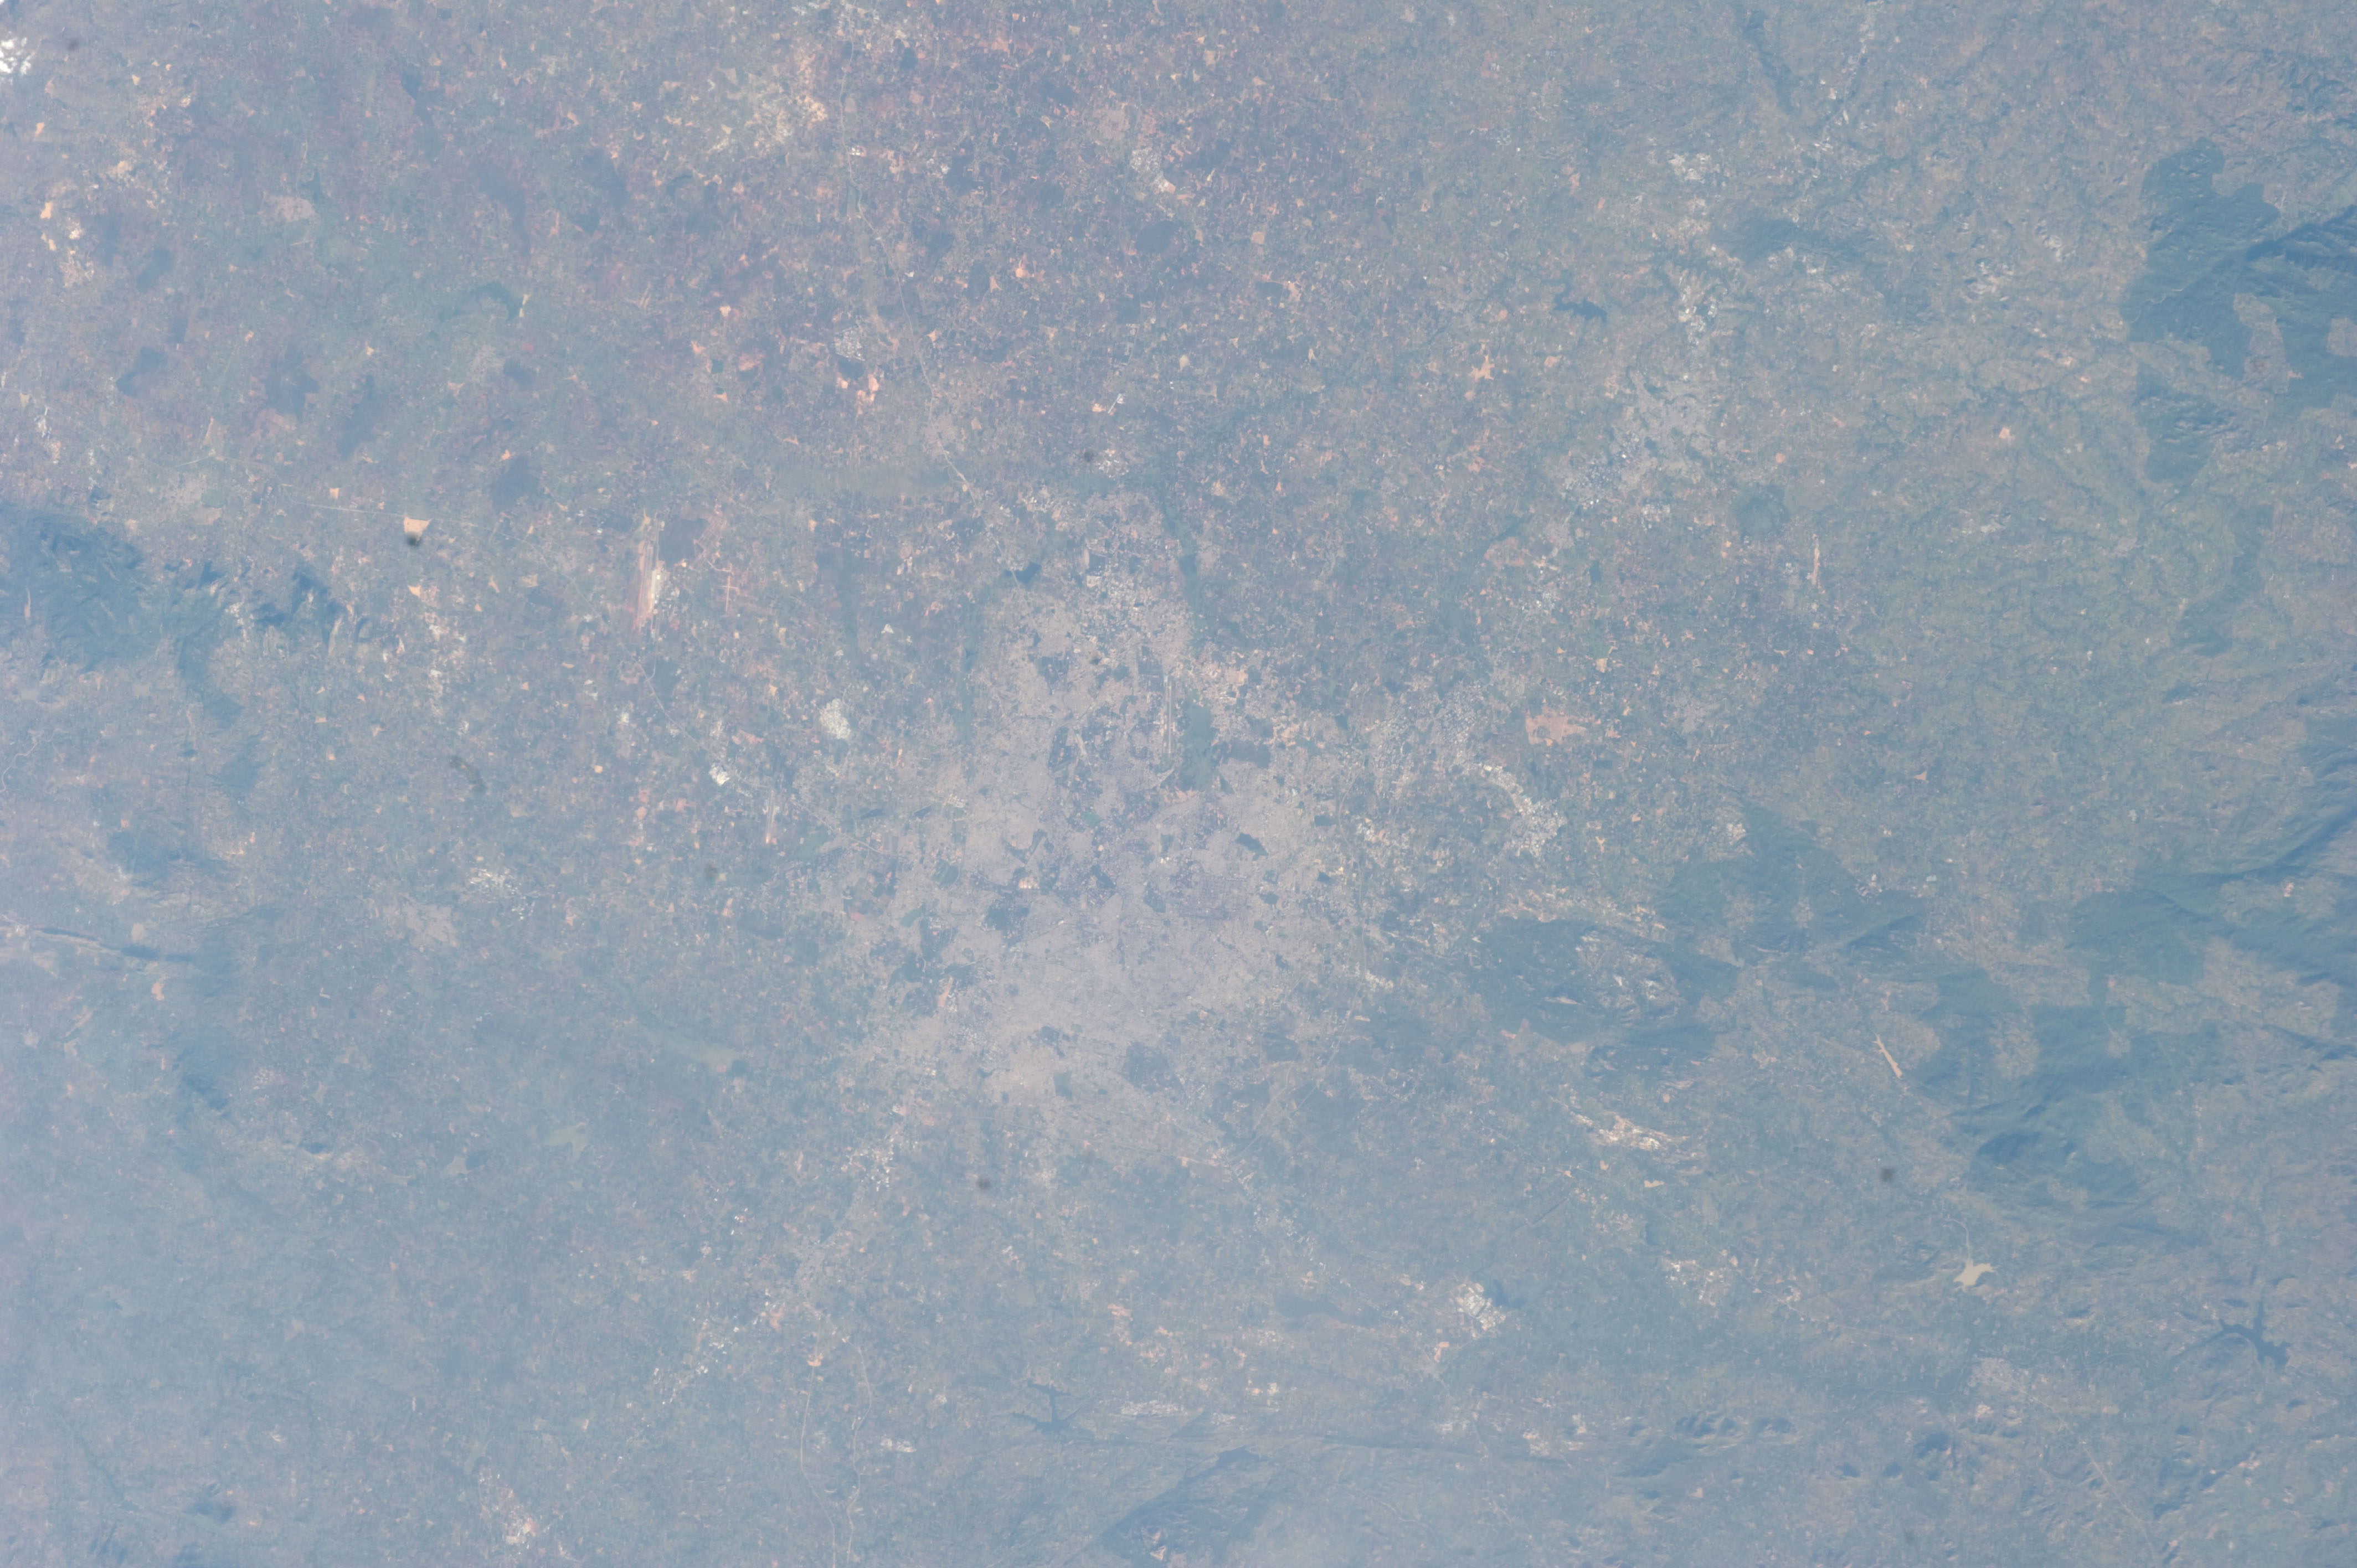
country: INDIA
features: NOT SPECIFIED
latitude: 12.9
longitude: 77.6
